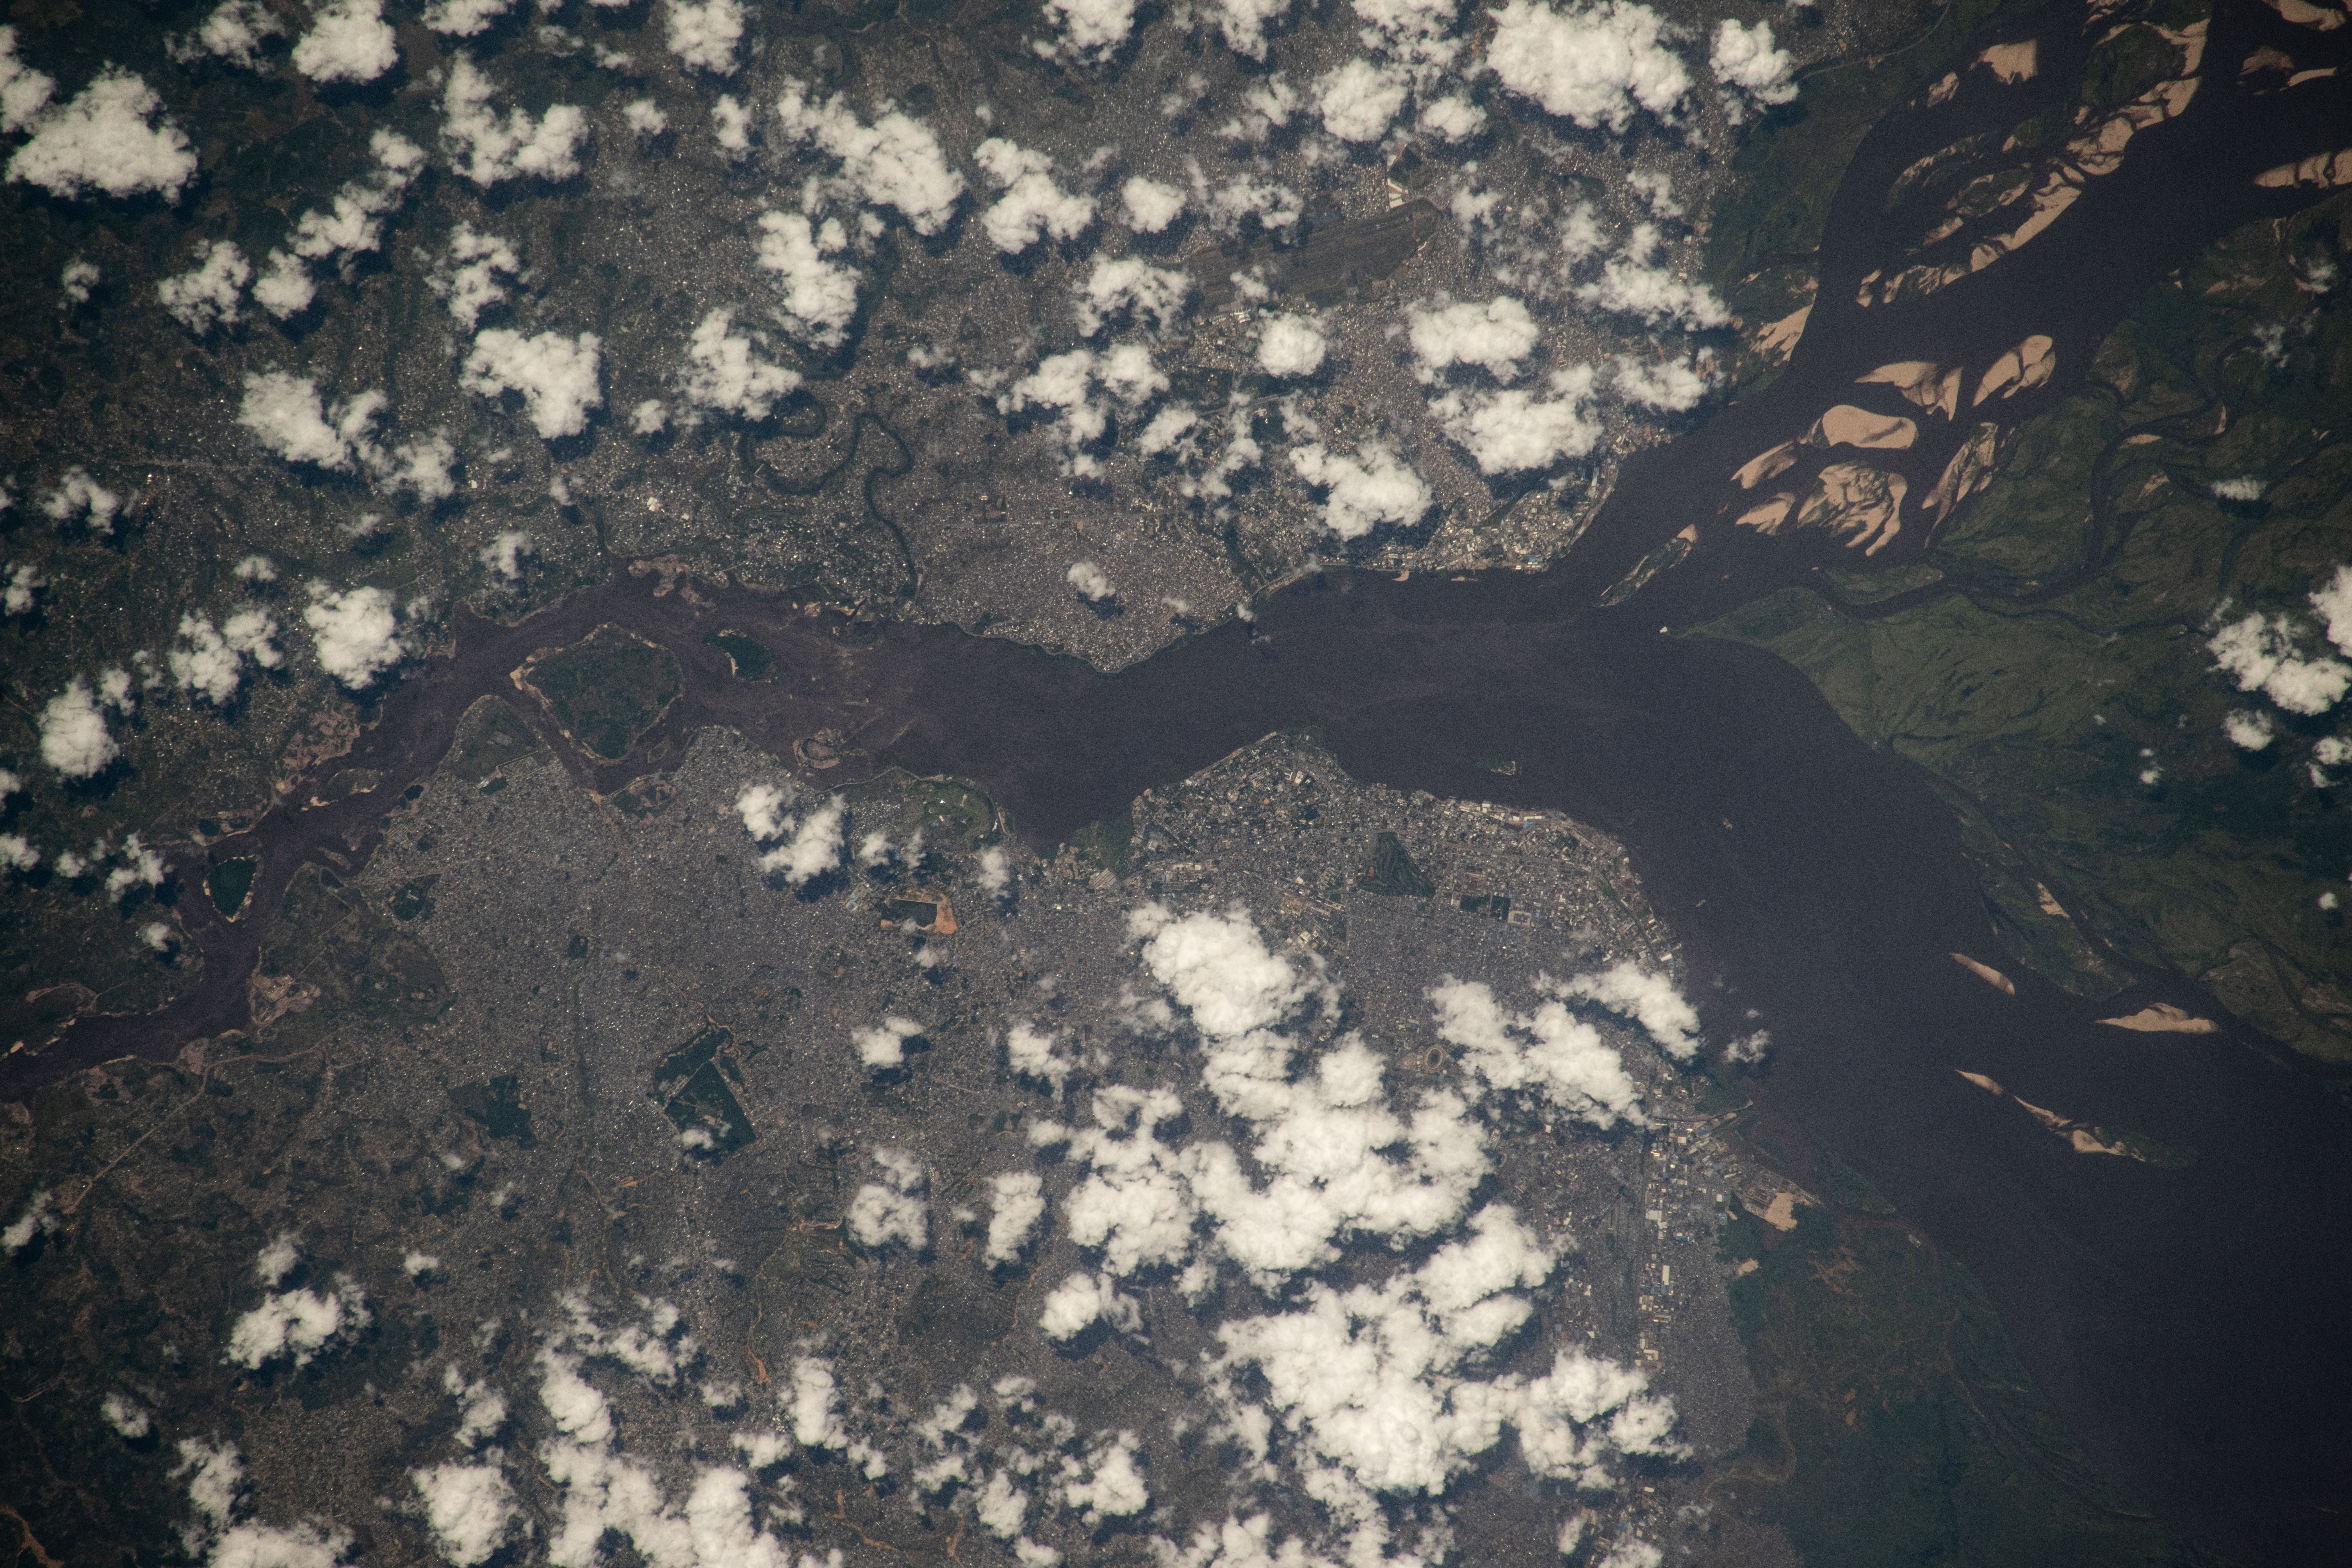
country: DEM. REP. OF CONGO
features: CITY OF KINSHASA, CONGO RIVER, KINSHASA
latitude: -4.3
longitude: 15.3
